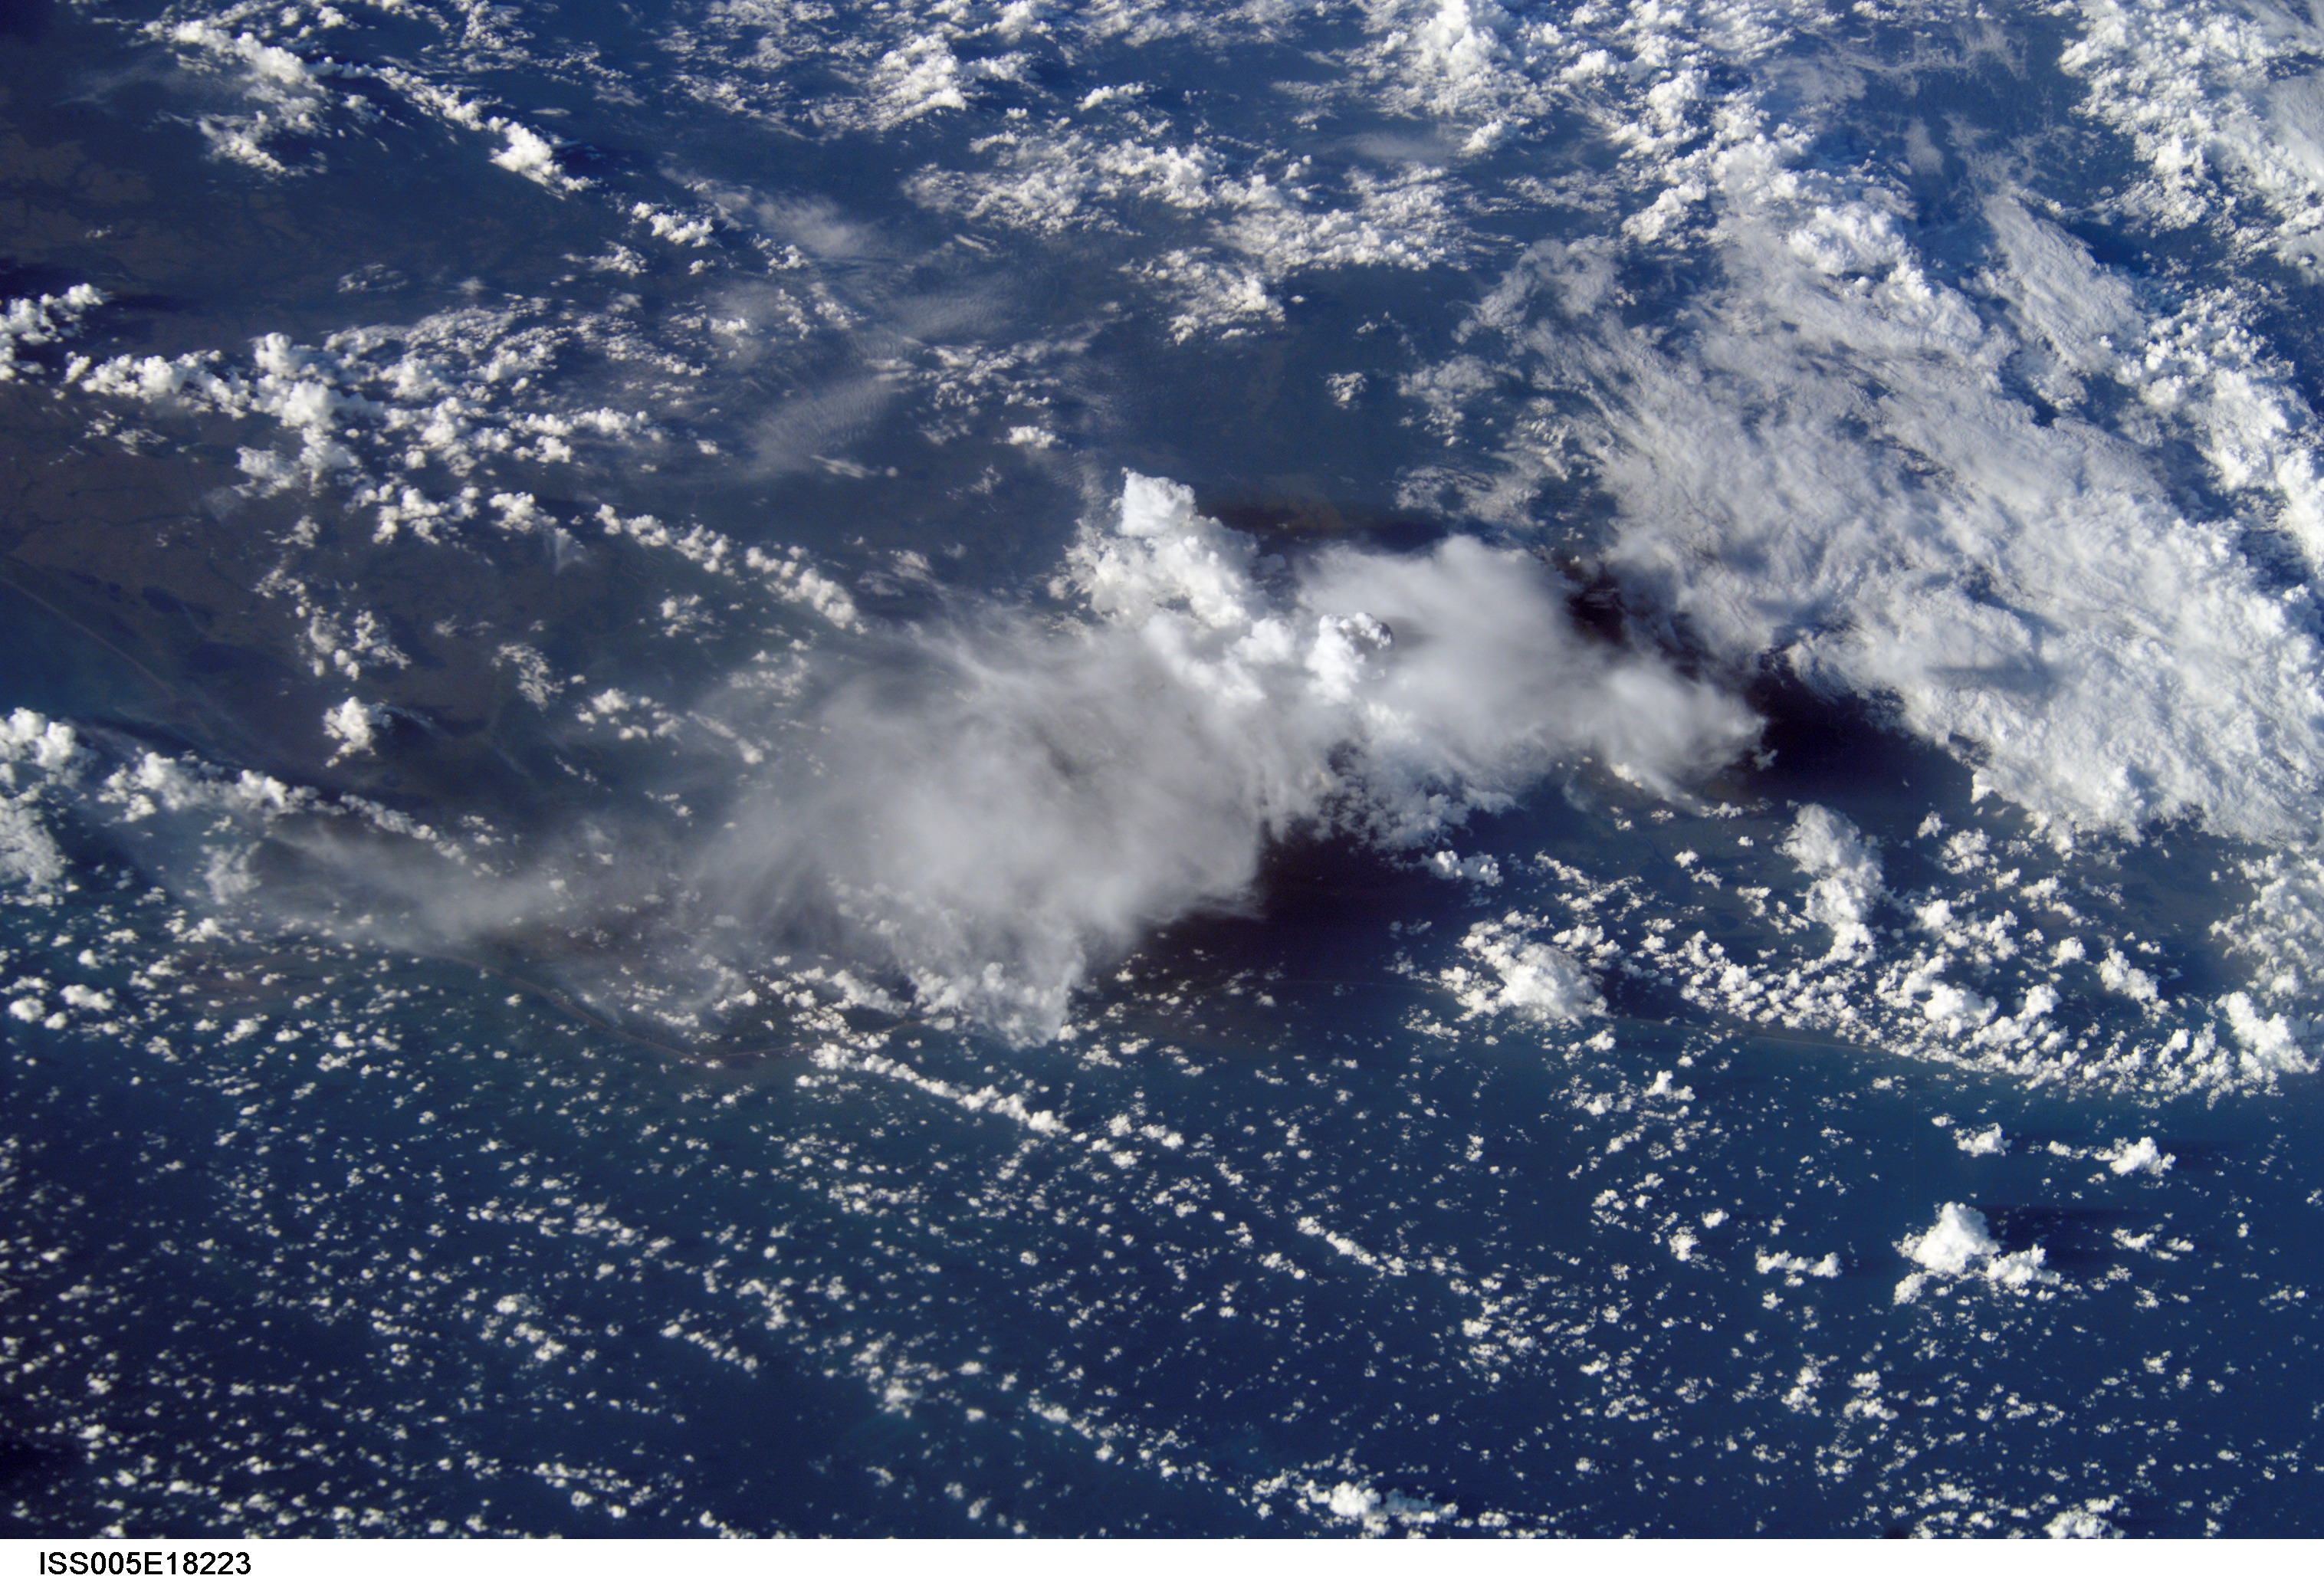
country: NICARAGUA
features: COASTAL WETLANDS, CLOUDS
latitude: 14.5
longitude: -83.5
